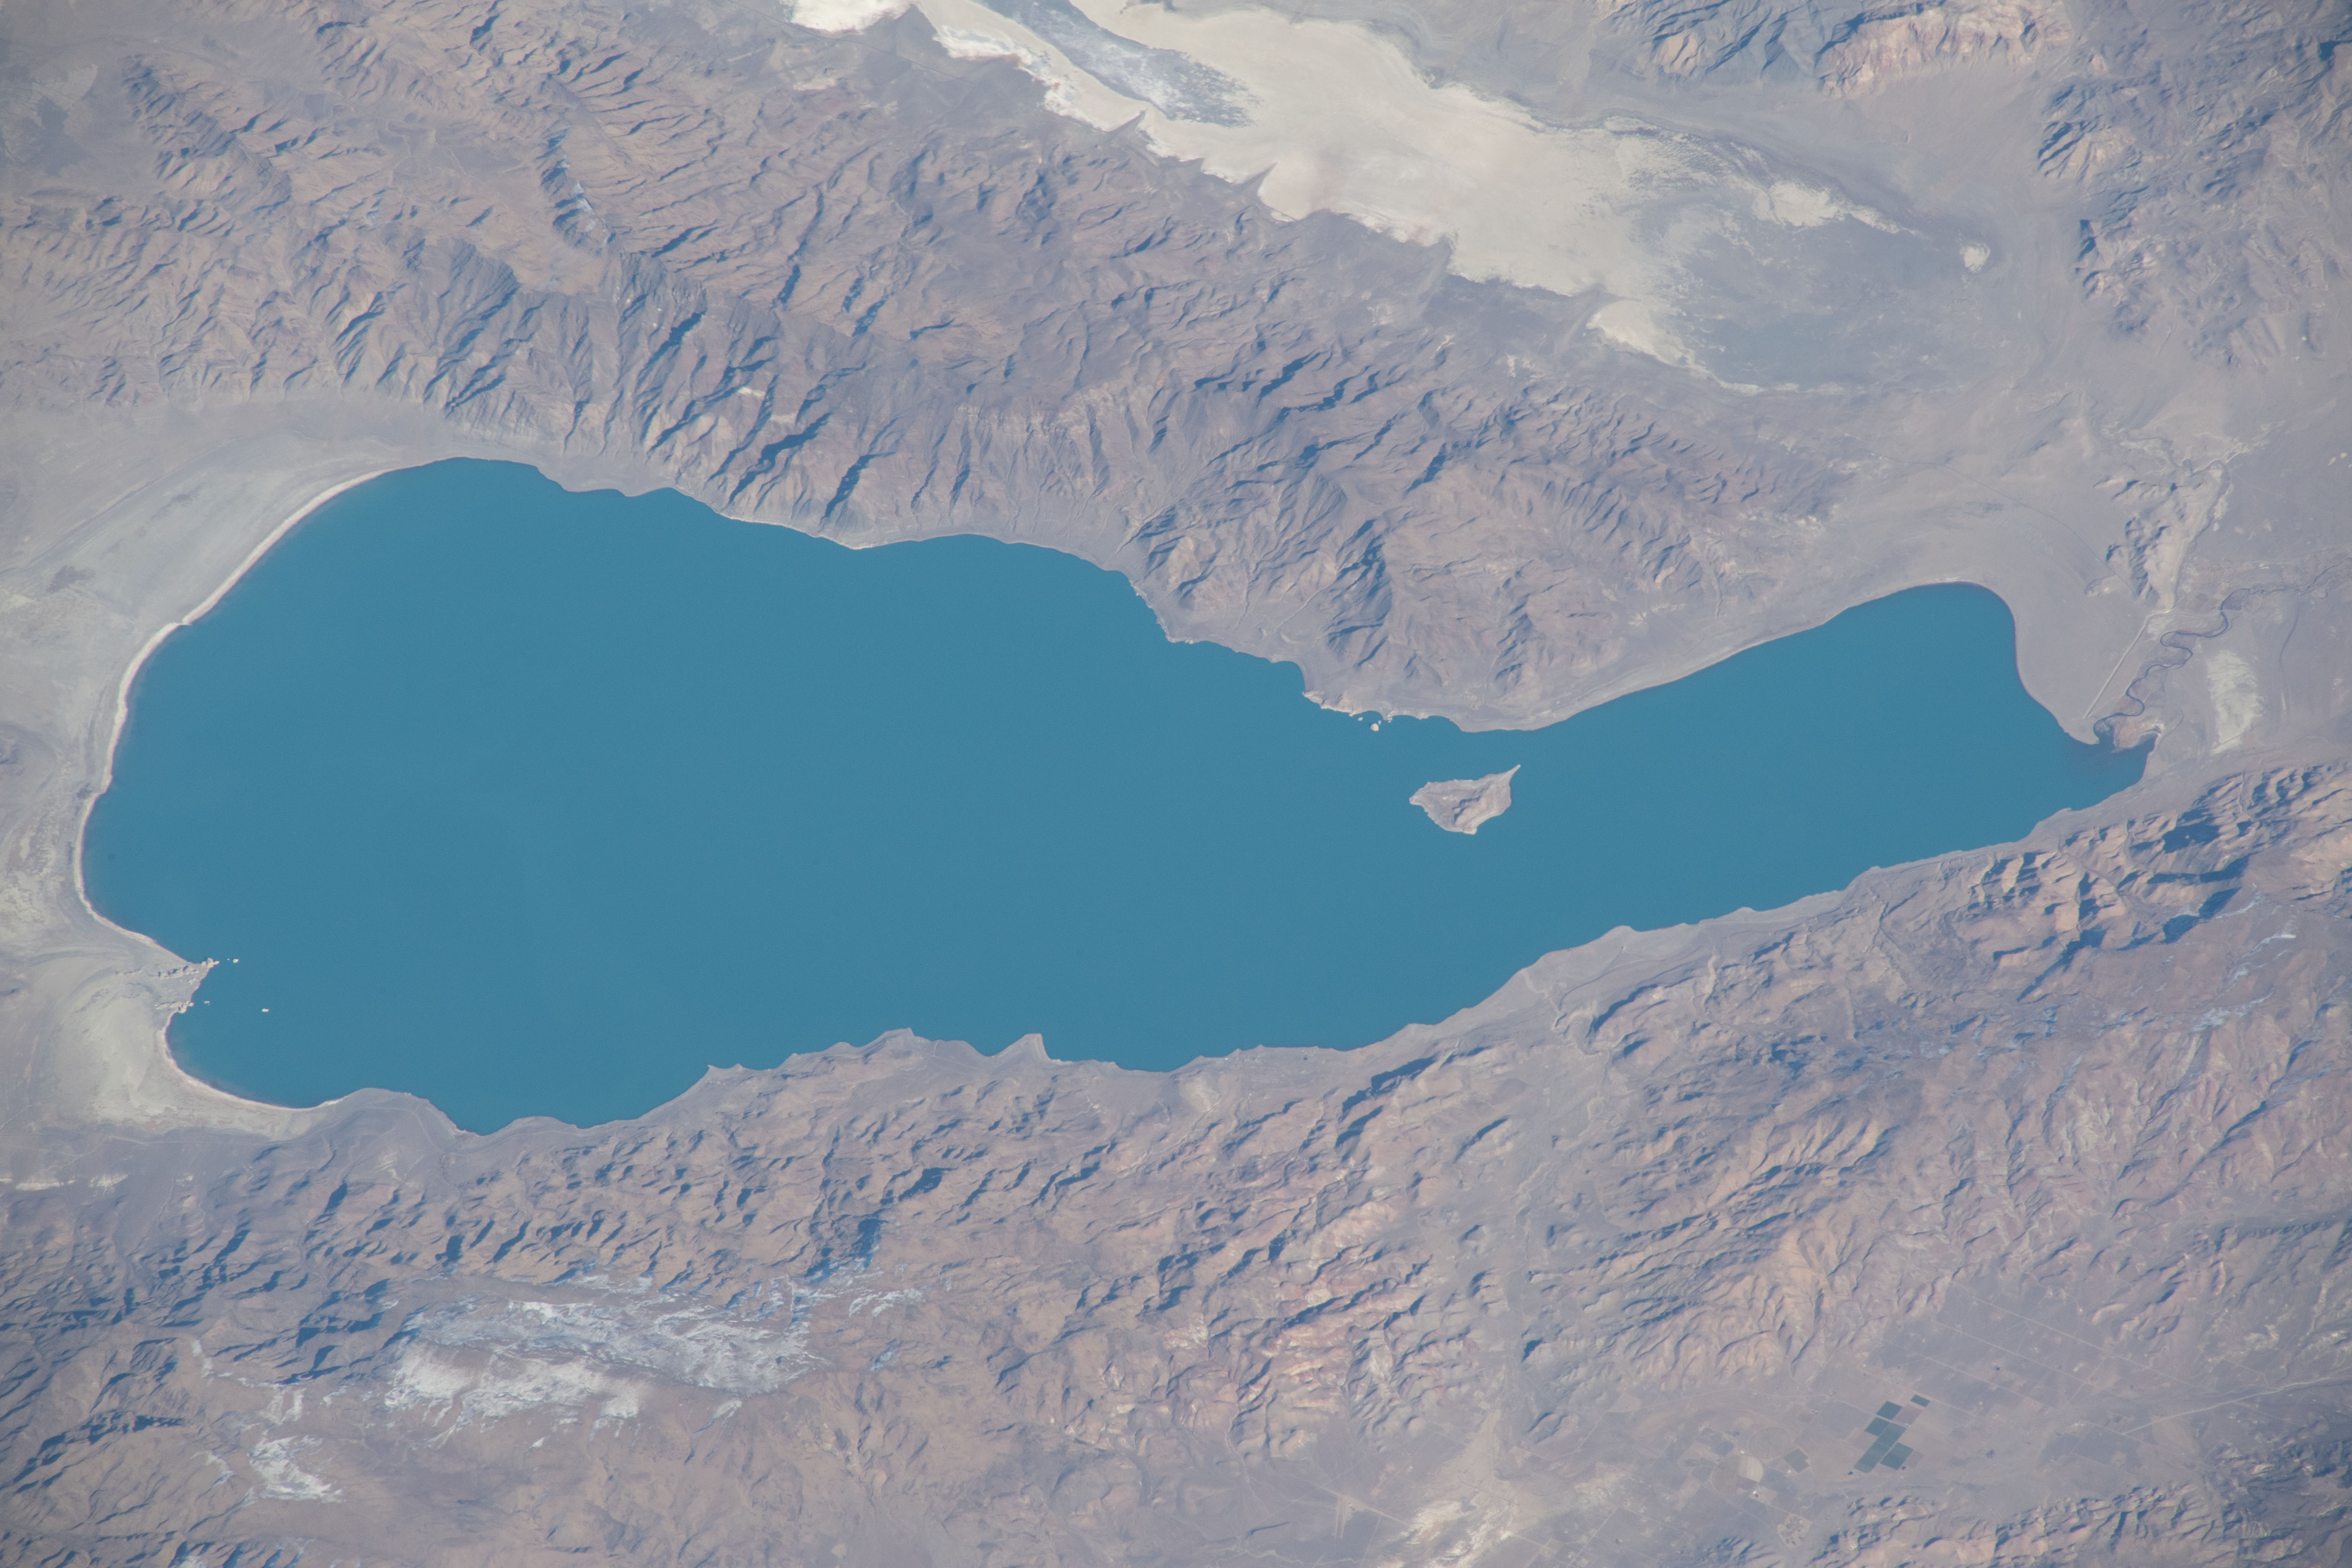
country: USA-NEVADA
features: PYRAMID LAKE, ANAHO ISLAND NATIONAL WILDLIFE REFUGE, LAKE RANGE
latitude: 40.0
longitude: -119.5
